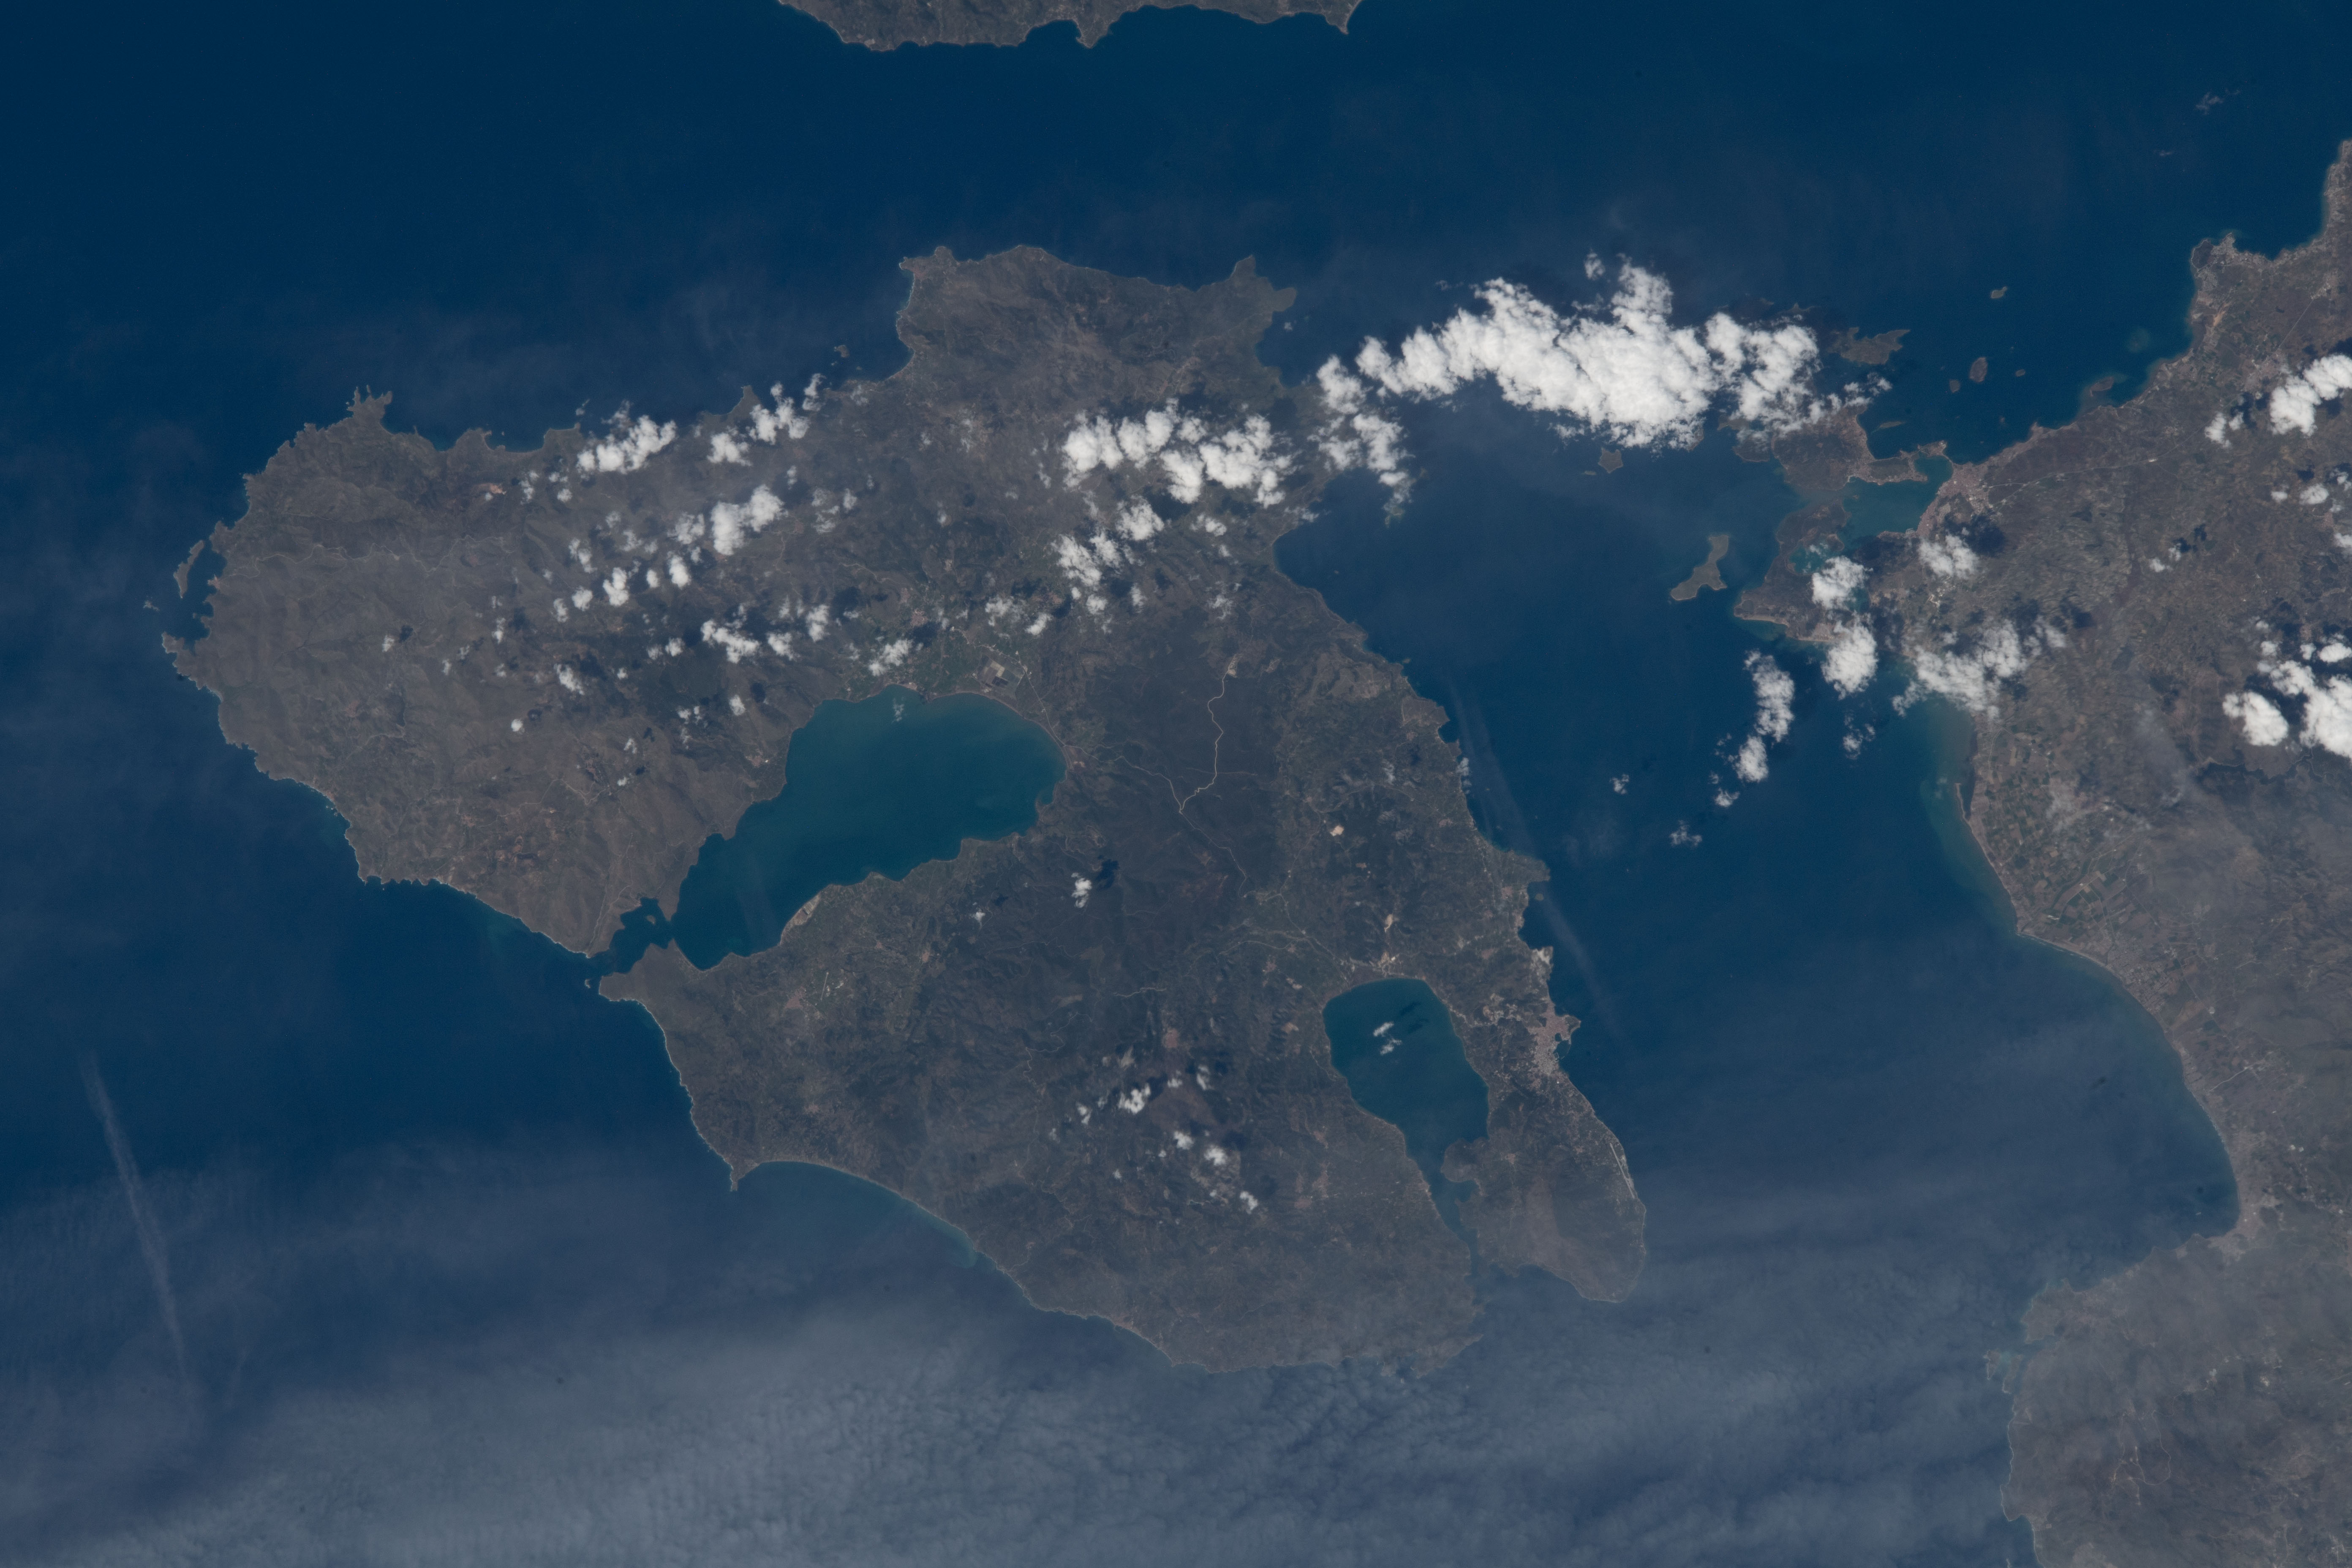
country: GREECE
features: LESBOS,GULF OF GERAS,TARTI,LESVOS,AGIASOS,AEGEAN SEA,LESBOS ISLAND,KOLPOS KALLONIS,LIGERI,MITILINI,GREECE,POLICHNITOS,IPPEIO,ANTISSA,SKALA ERESOU,GERAS,MITHYMNA,GULF OF KALLONI,MANTAMADOS,SKOUTAROS,SIGRI,PLOMARI,PETRA,ERESOS
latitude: 39.2
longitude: 26.4
